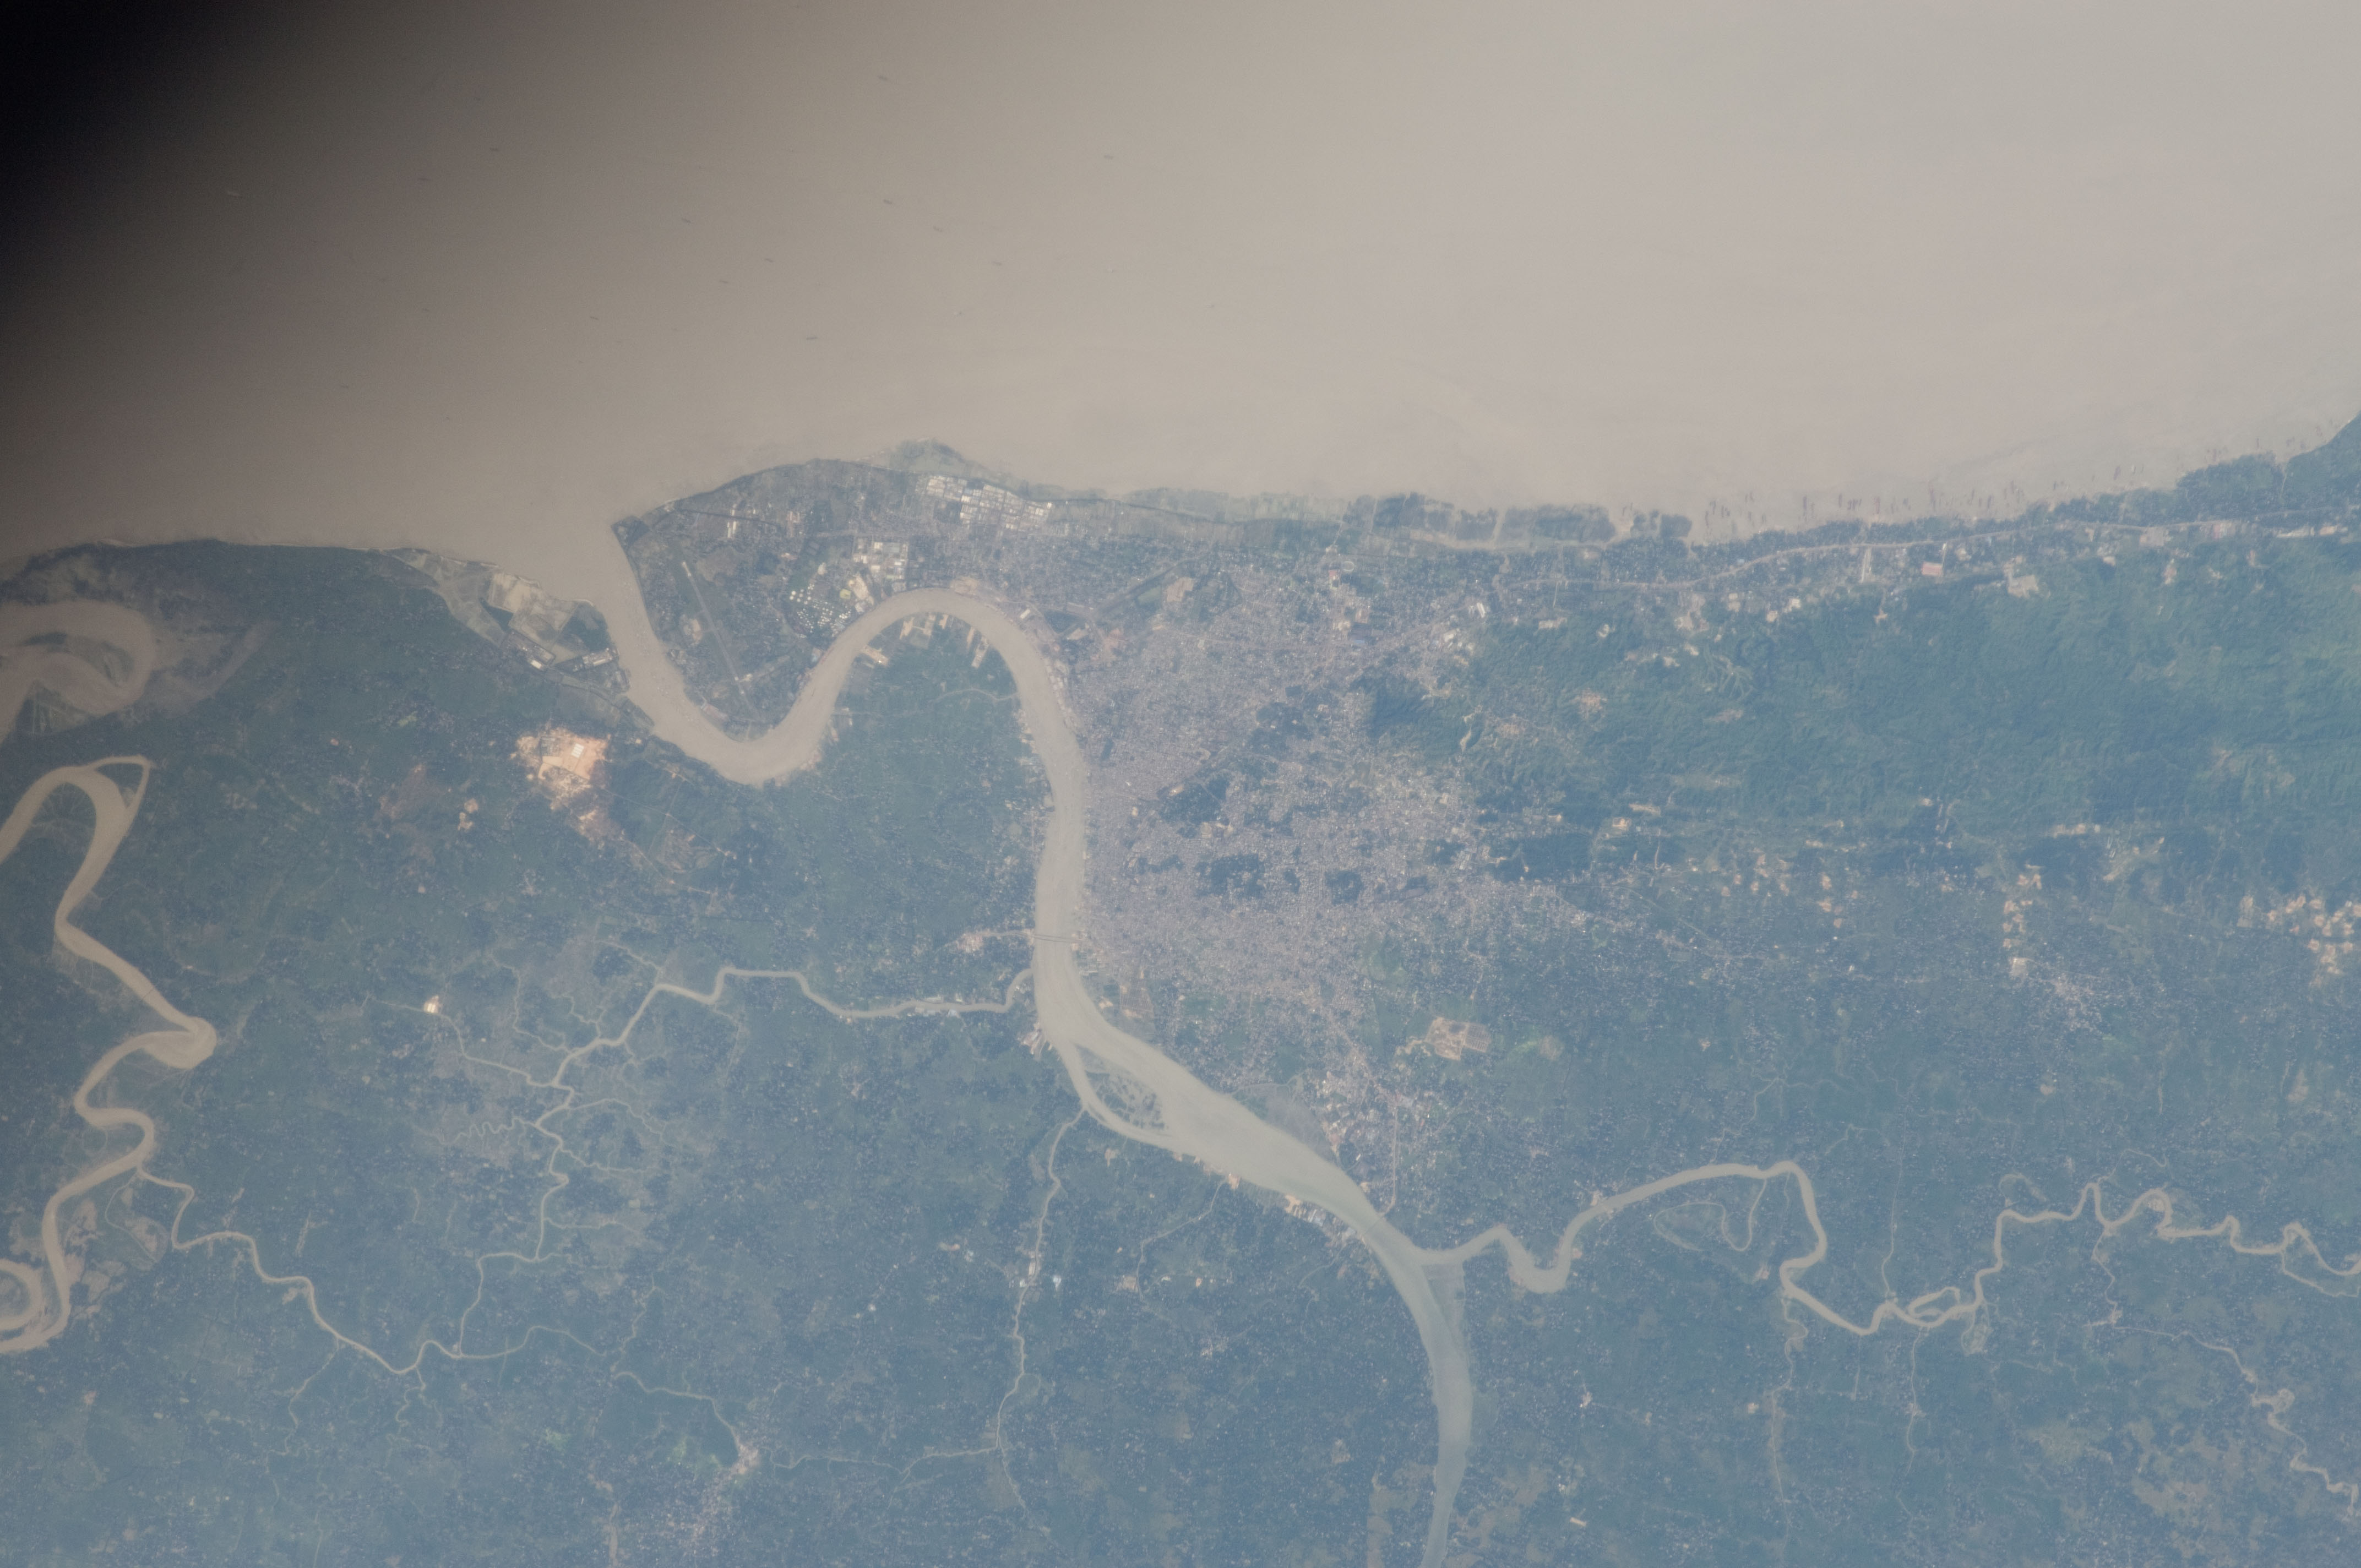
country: BANGLADESH
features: KARNAPHULI R., CHITTAGONG
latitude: 22.4
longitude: 91.8
